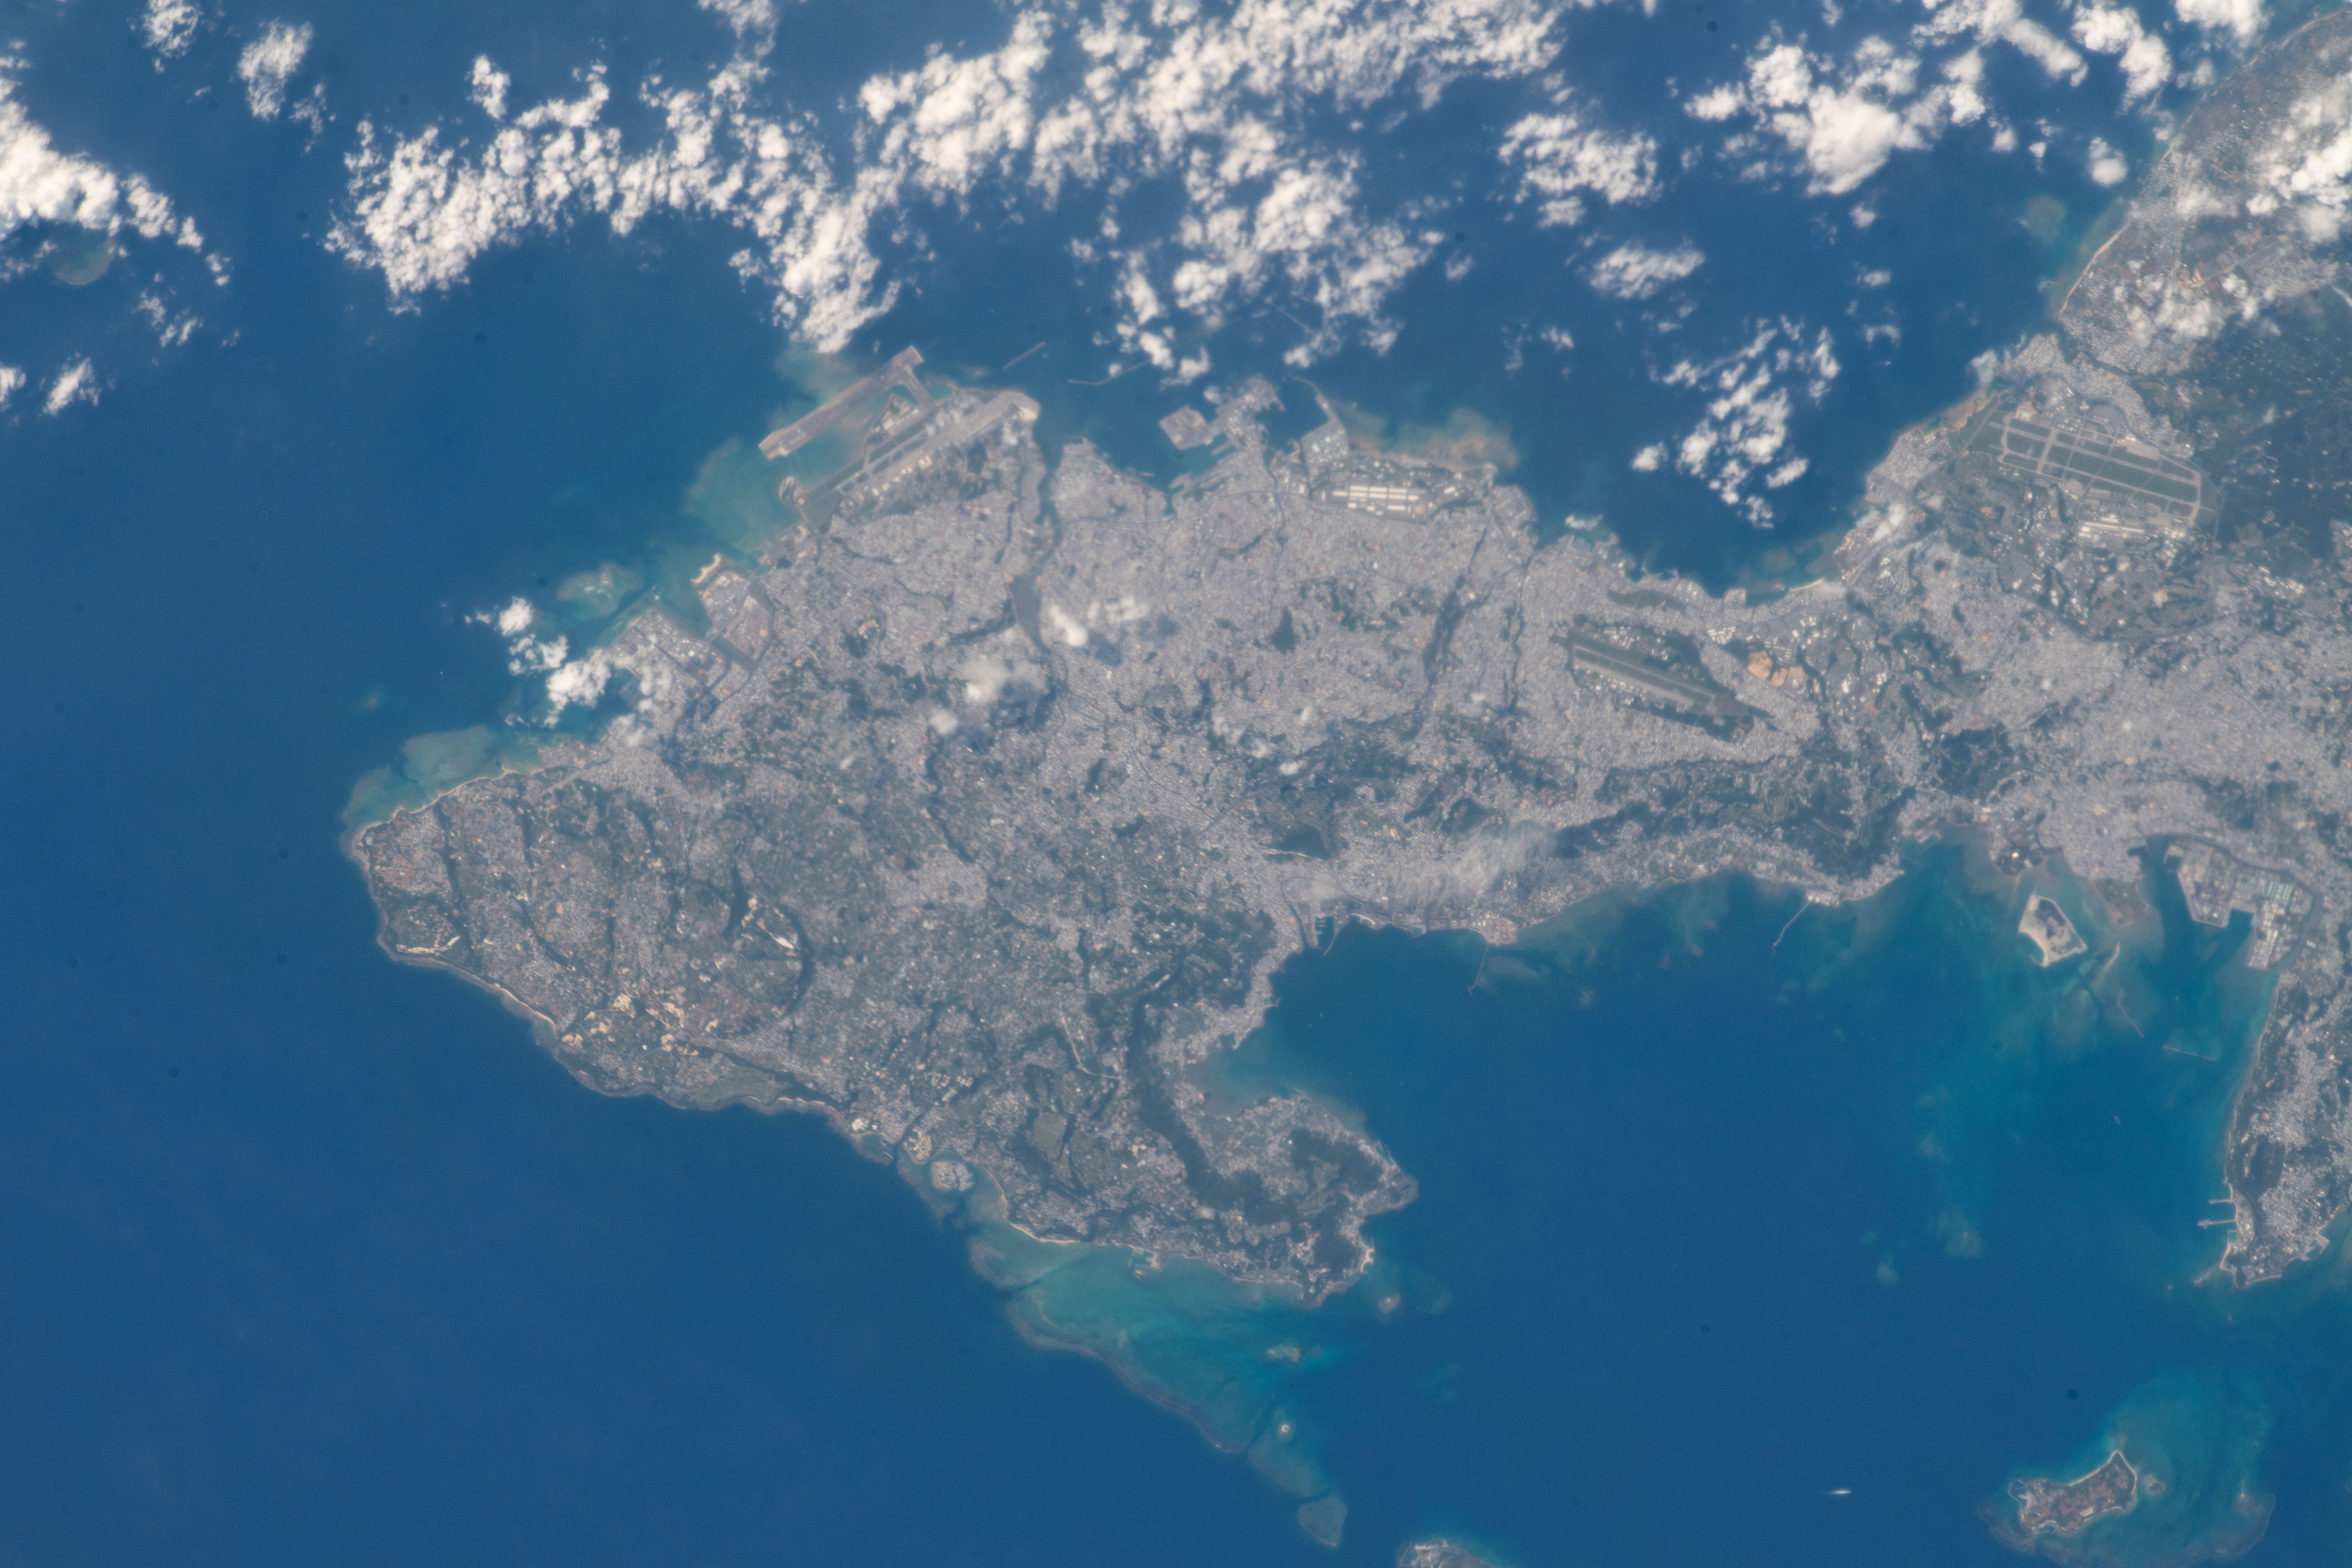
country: JAPAN
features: OKINAWA,EAST CHINA SEA,OKINAWA ISLAND,CITIES: NAHA
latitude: 26.2
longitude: 127.7
